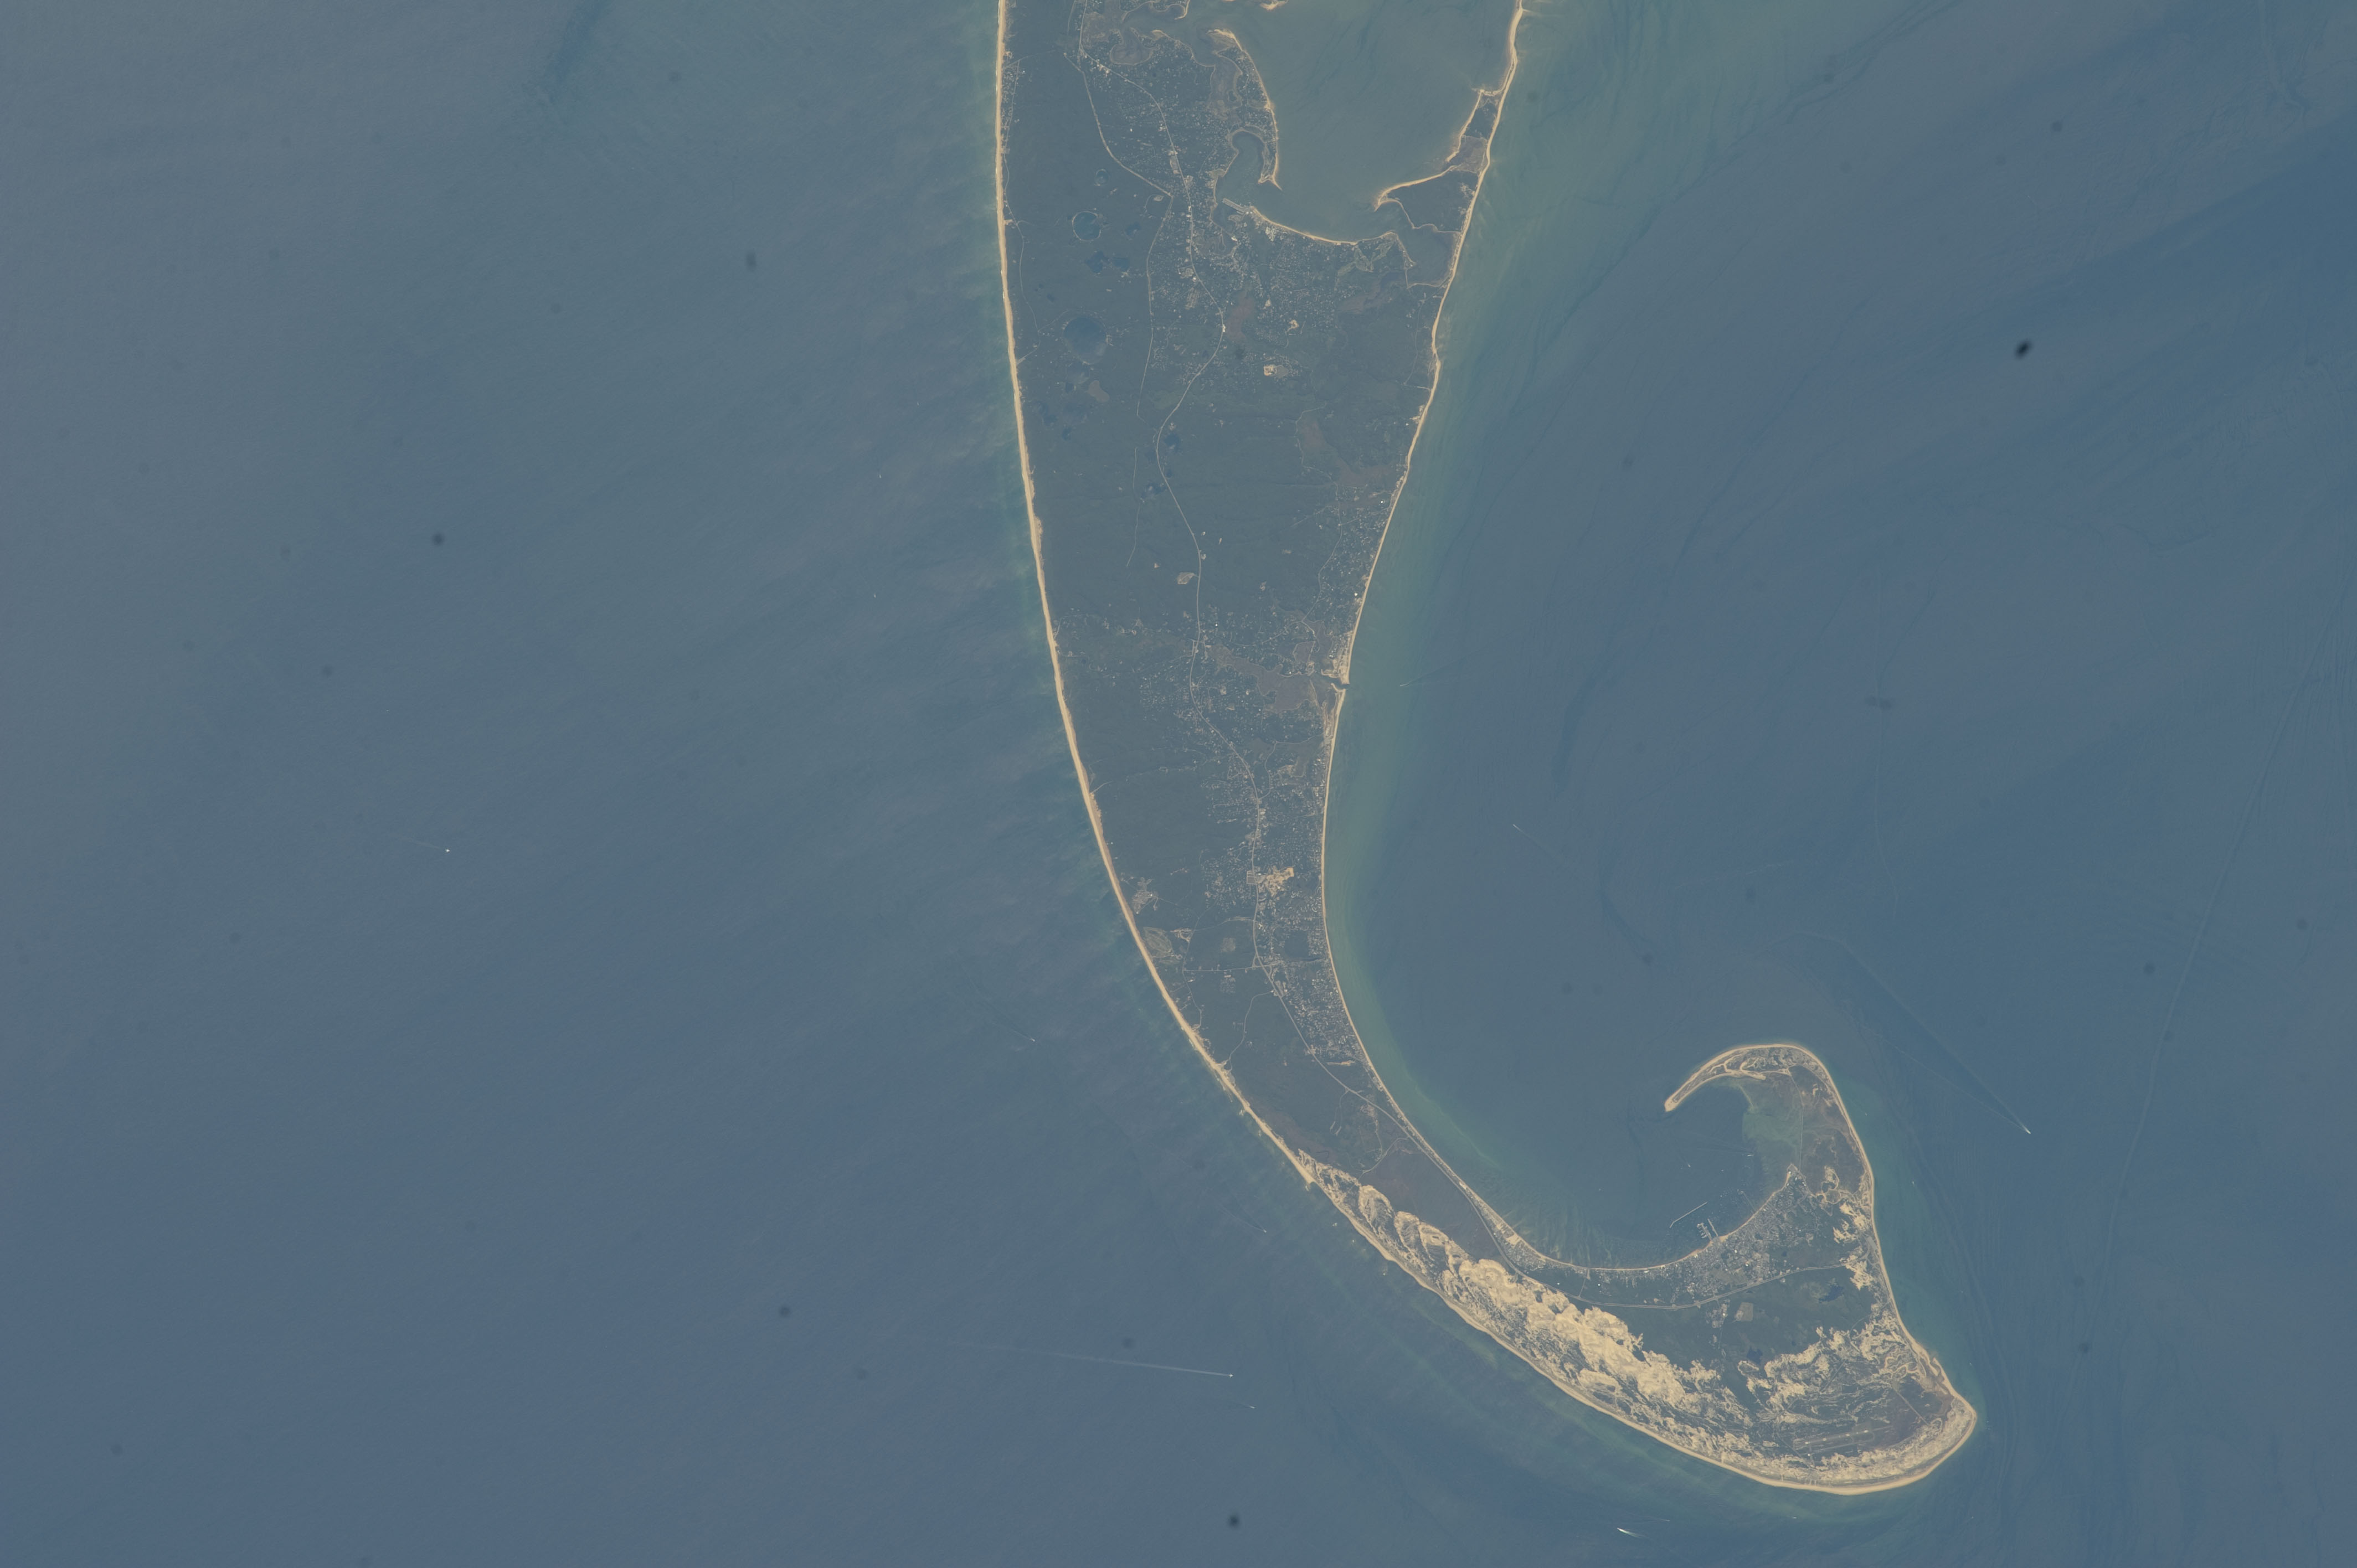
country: USA-MASSACHUSETTS
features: CAPE COD, G. OF MAINE, GLINT, PROVINCETOWN HARBOR
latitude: 42.0
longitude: -70.2
